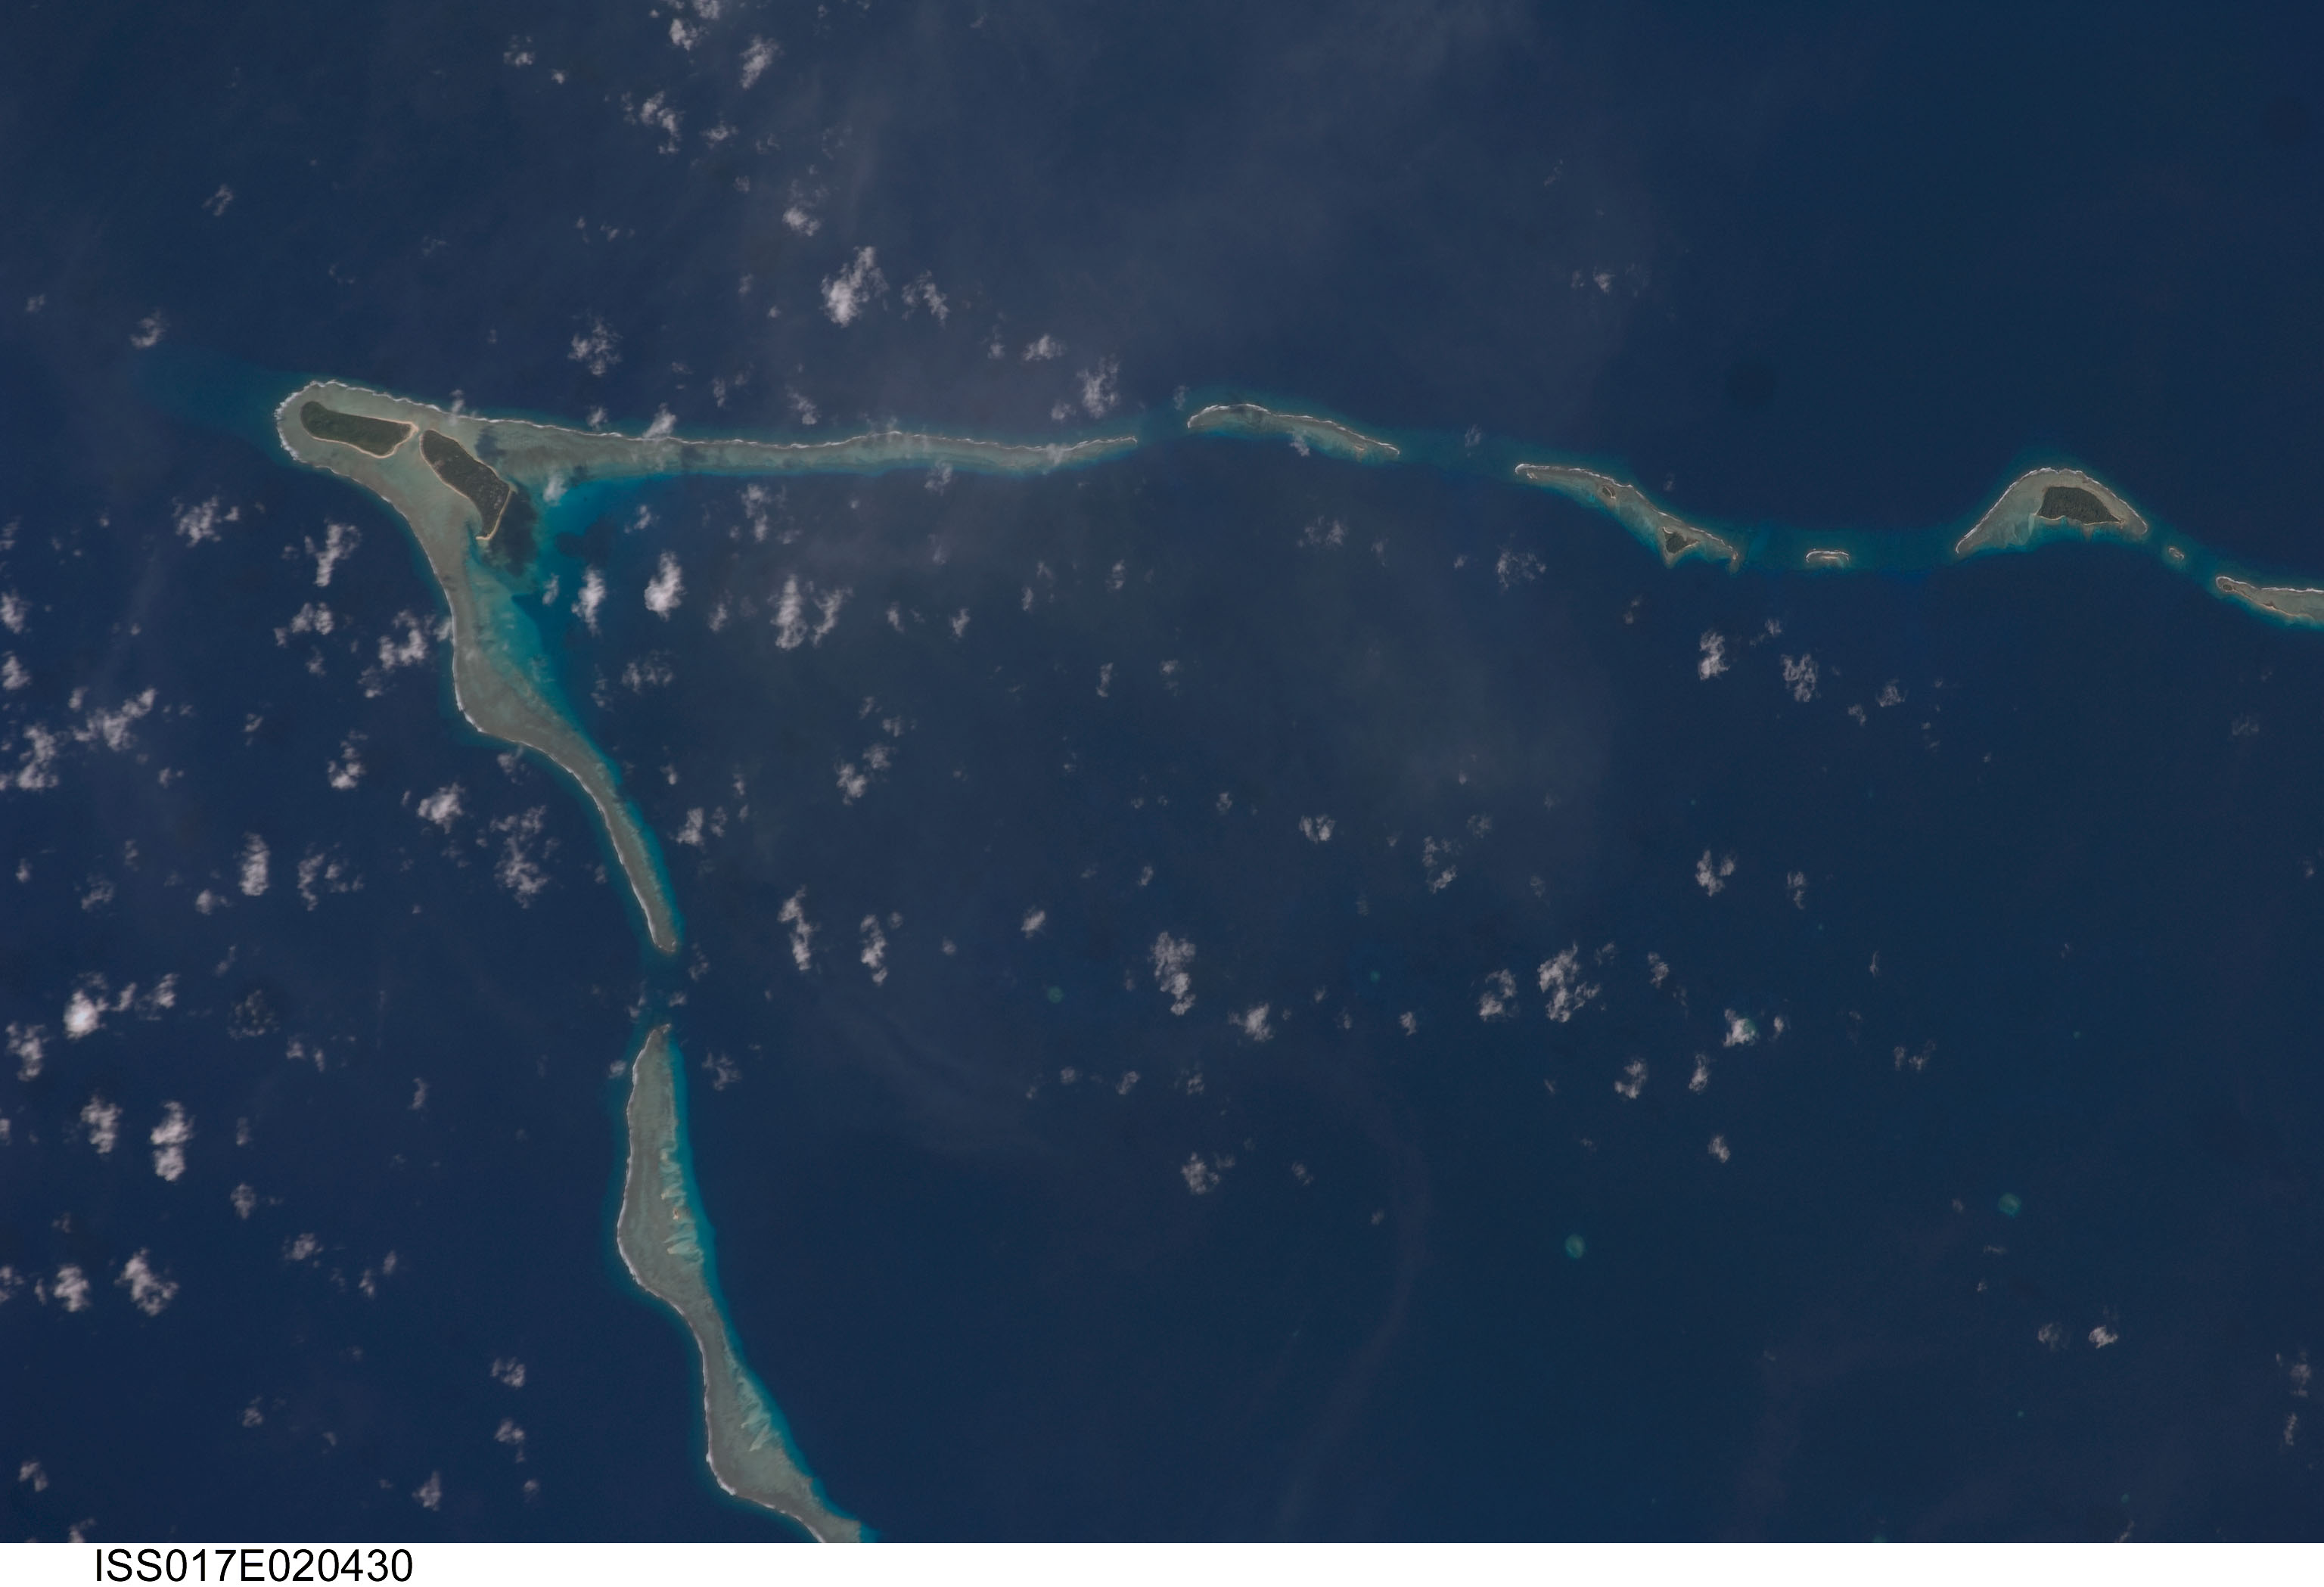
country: CAROLINE ISLANDS
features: NOMWIN ATOLL, IGUP, PACIFIC OCEAN
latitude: 8.5
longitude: 151.8
